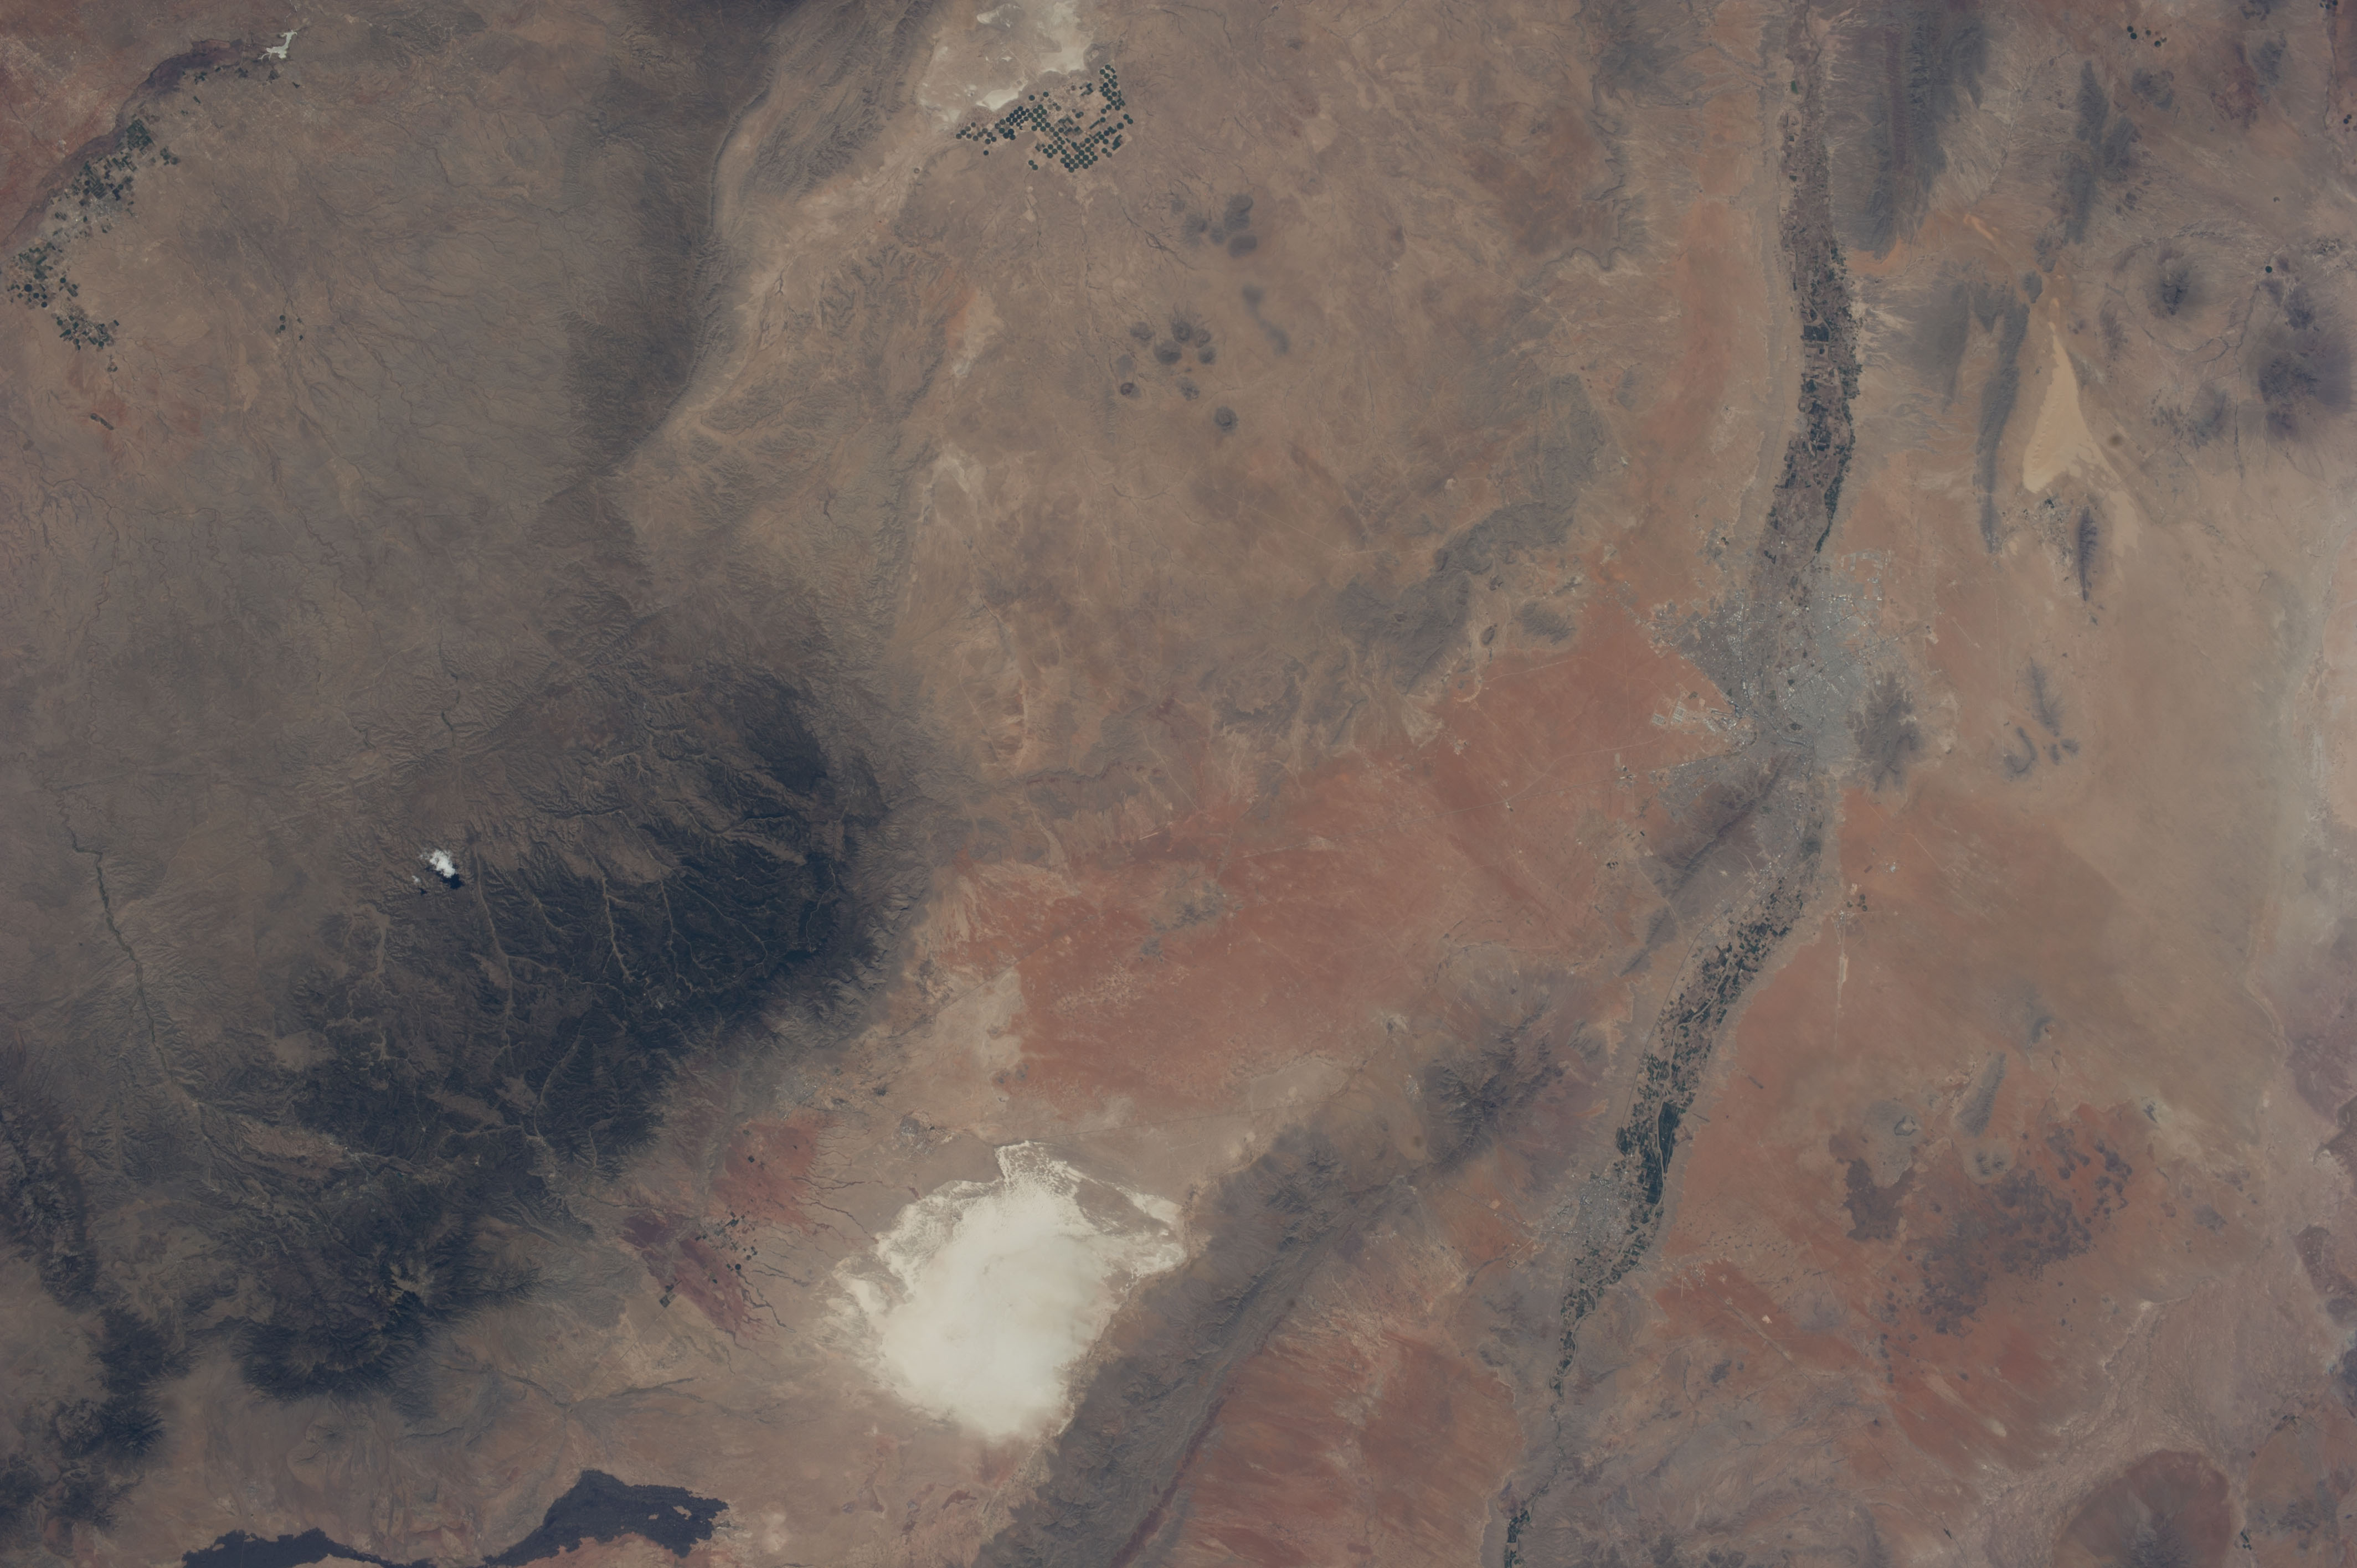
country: USA-NEW MEXICO
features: RIO GRANDE, WHITE SANDS, NEW MEXICO, EL PASO, TEXAS,NEW MEXICO, GLACIER, ALAMORGORDO, SAN ADRES NATIONAL WILDLLIFE REFUGE,USA, LINCOLN NATIONAL FOREST, ALAMOGORDO, ?VOLCANO ON RIGHT,32.33,-105.94,WHITE SANDS NM
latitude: 32.4
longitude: -106.0
